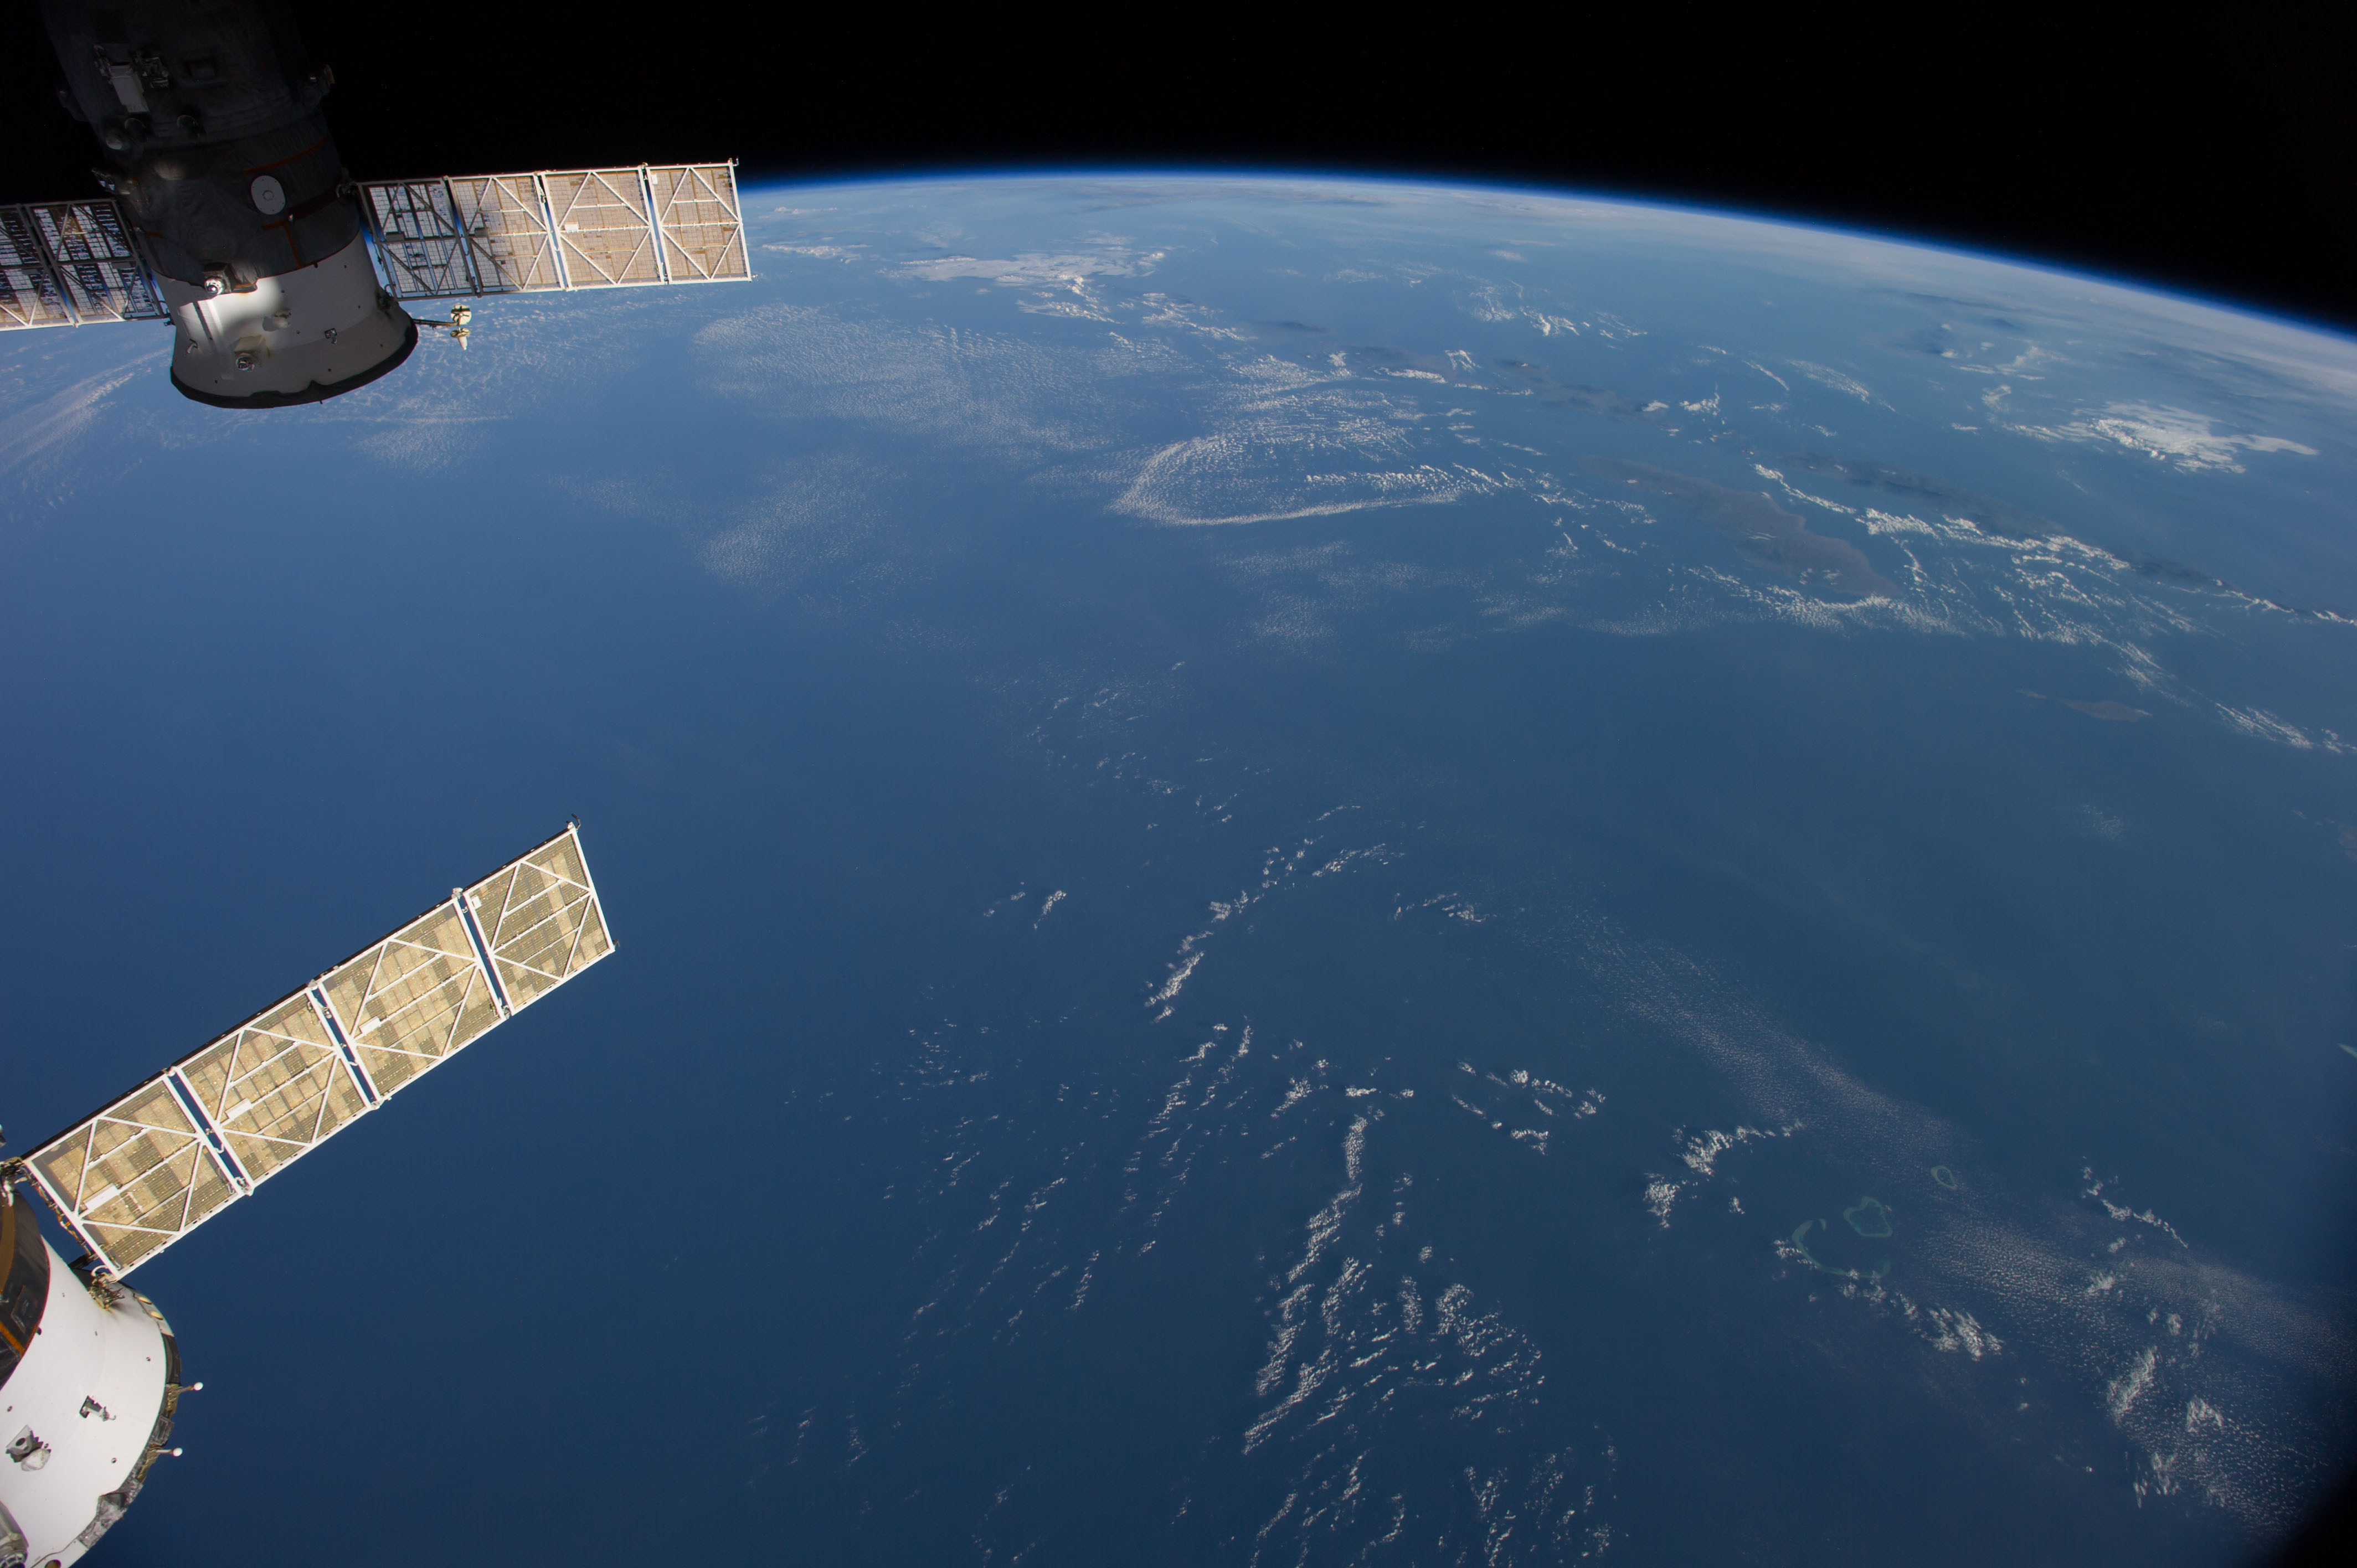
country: AUSTRALIA-WA
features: INDIAN O., JAVA S., BALI S., FLORES S., SAVU S., W. NUSA TENGGARA, E. NUSA TENGGARA, ATMOSPHERIC LIMB
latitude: -13.5
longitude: 117.5
